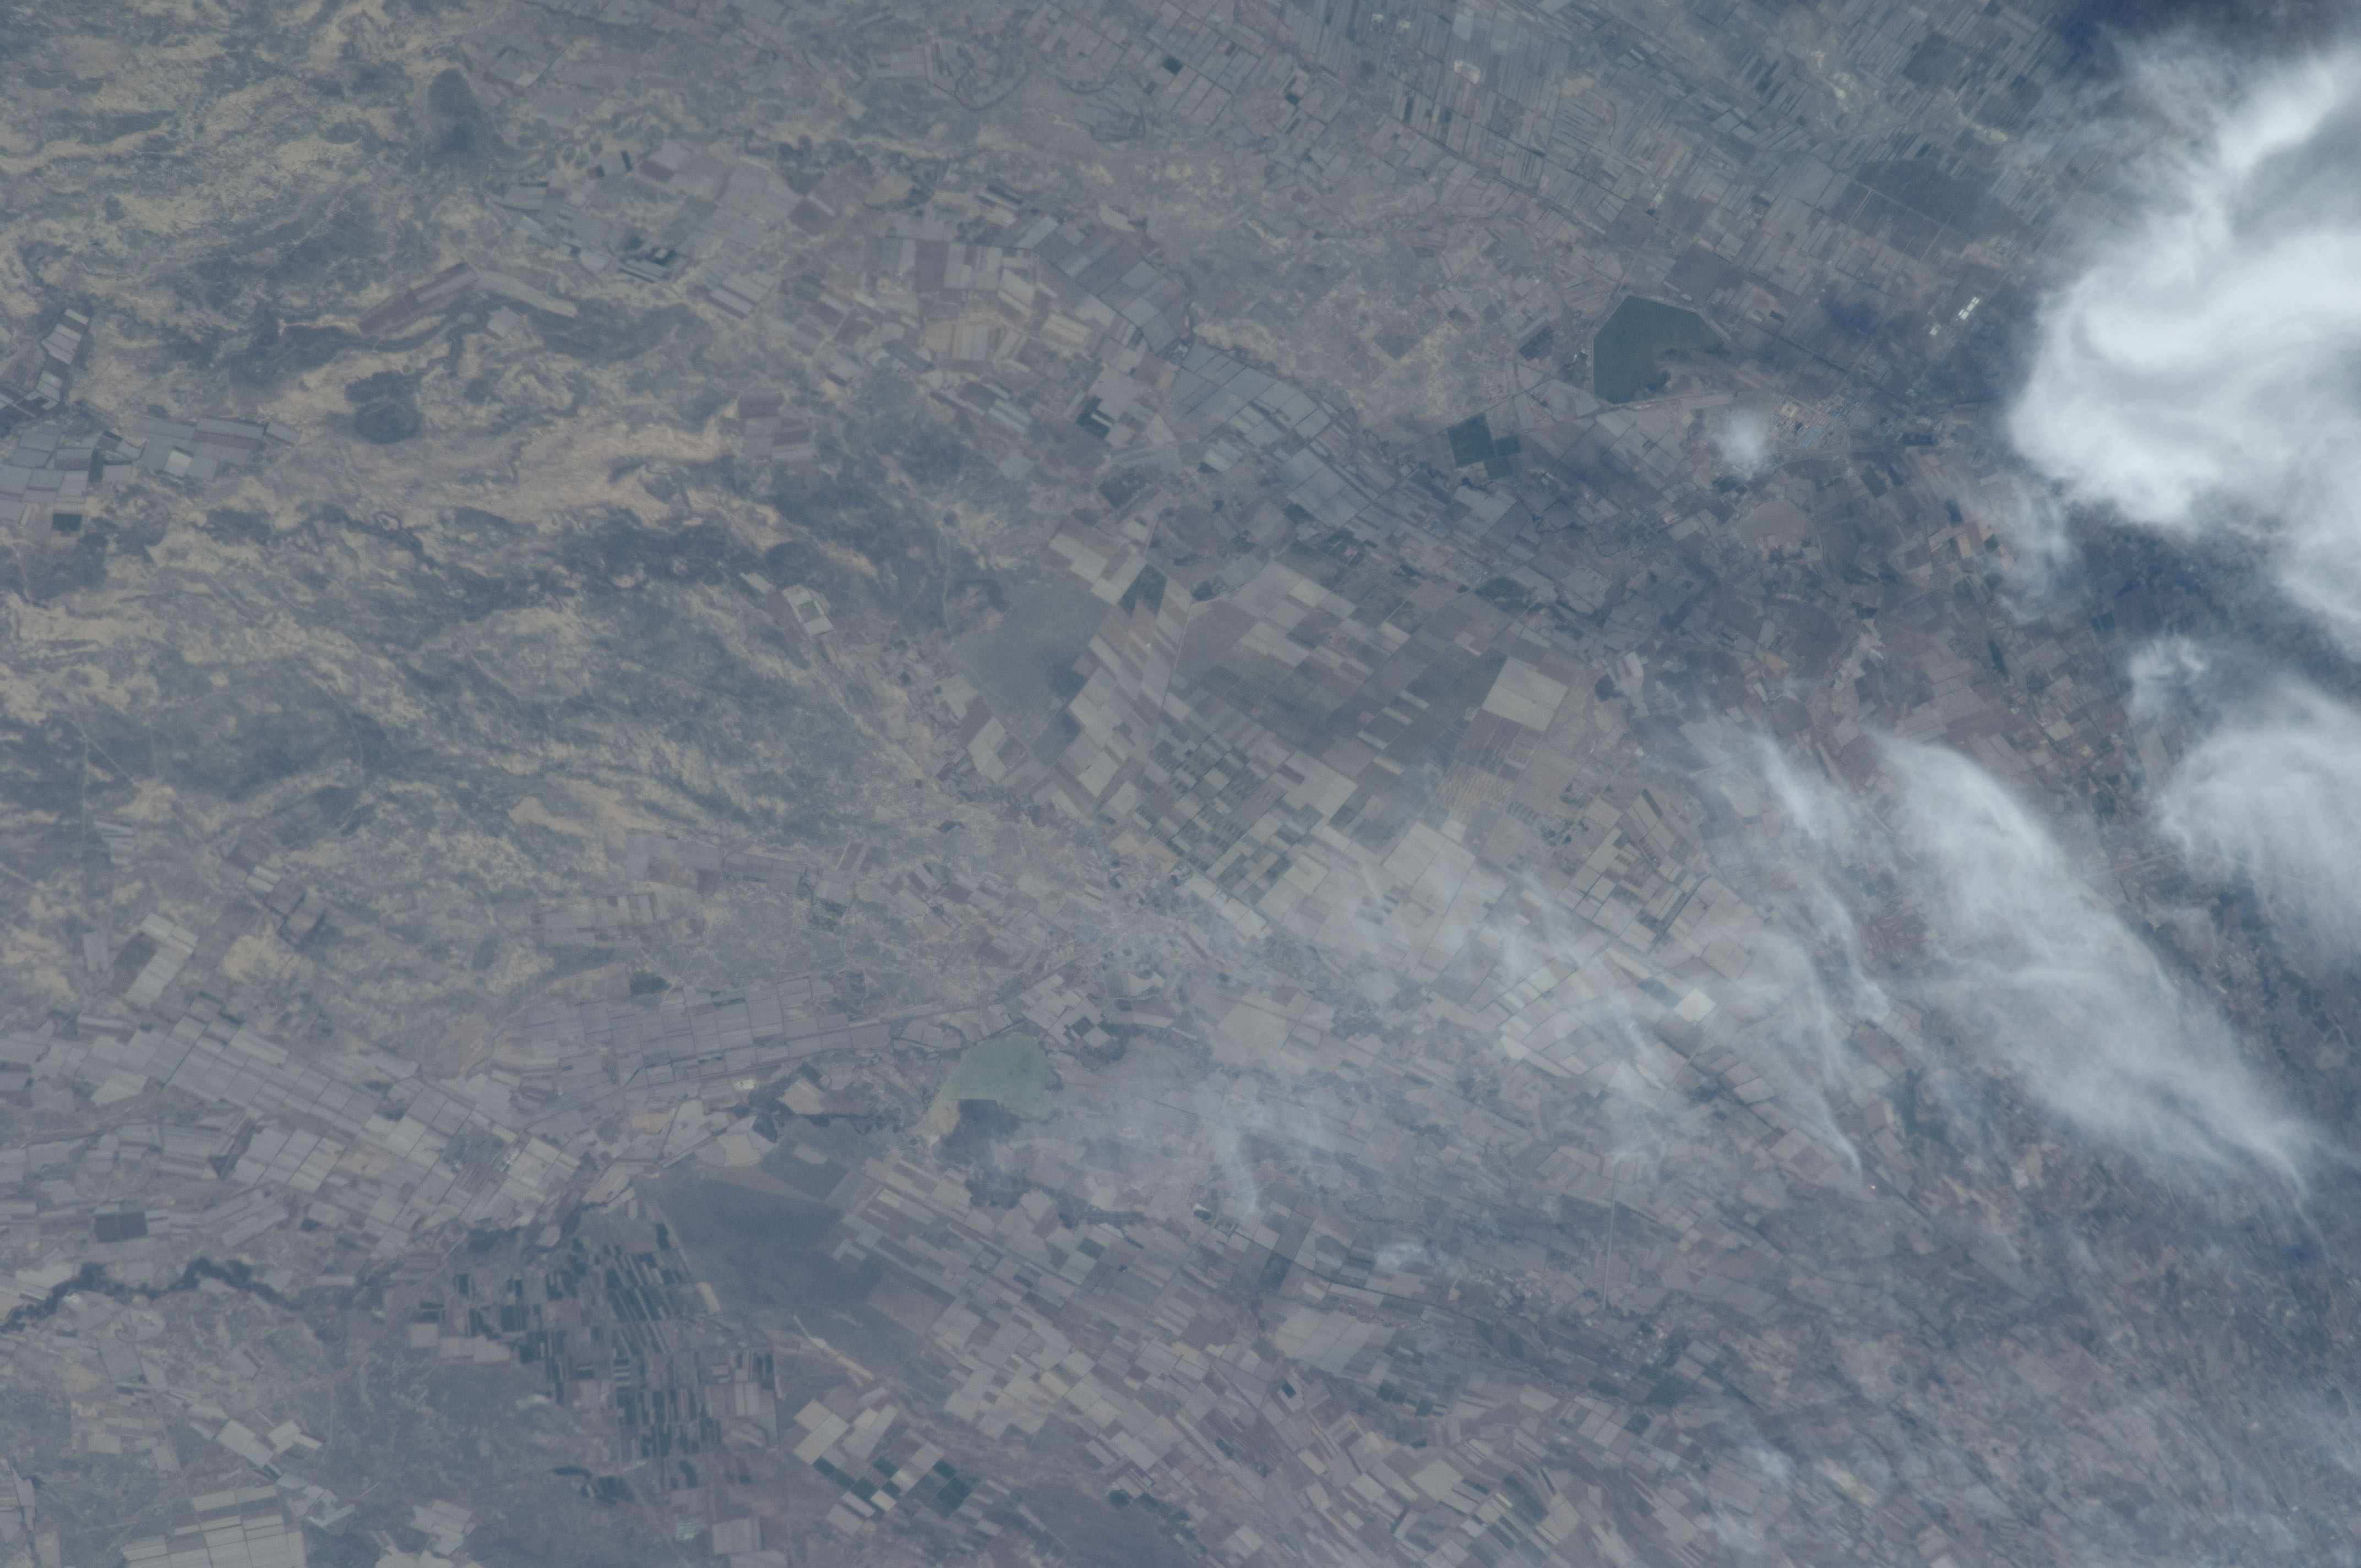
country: CHINA
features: ALLUVIAL FAN AGR., DUNEFIELD
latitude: 44.3
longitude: 87.3
